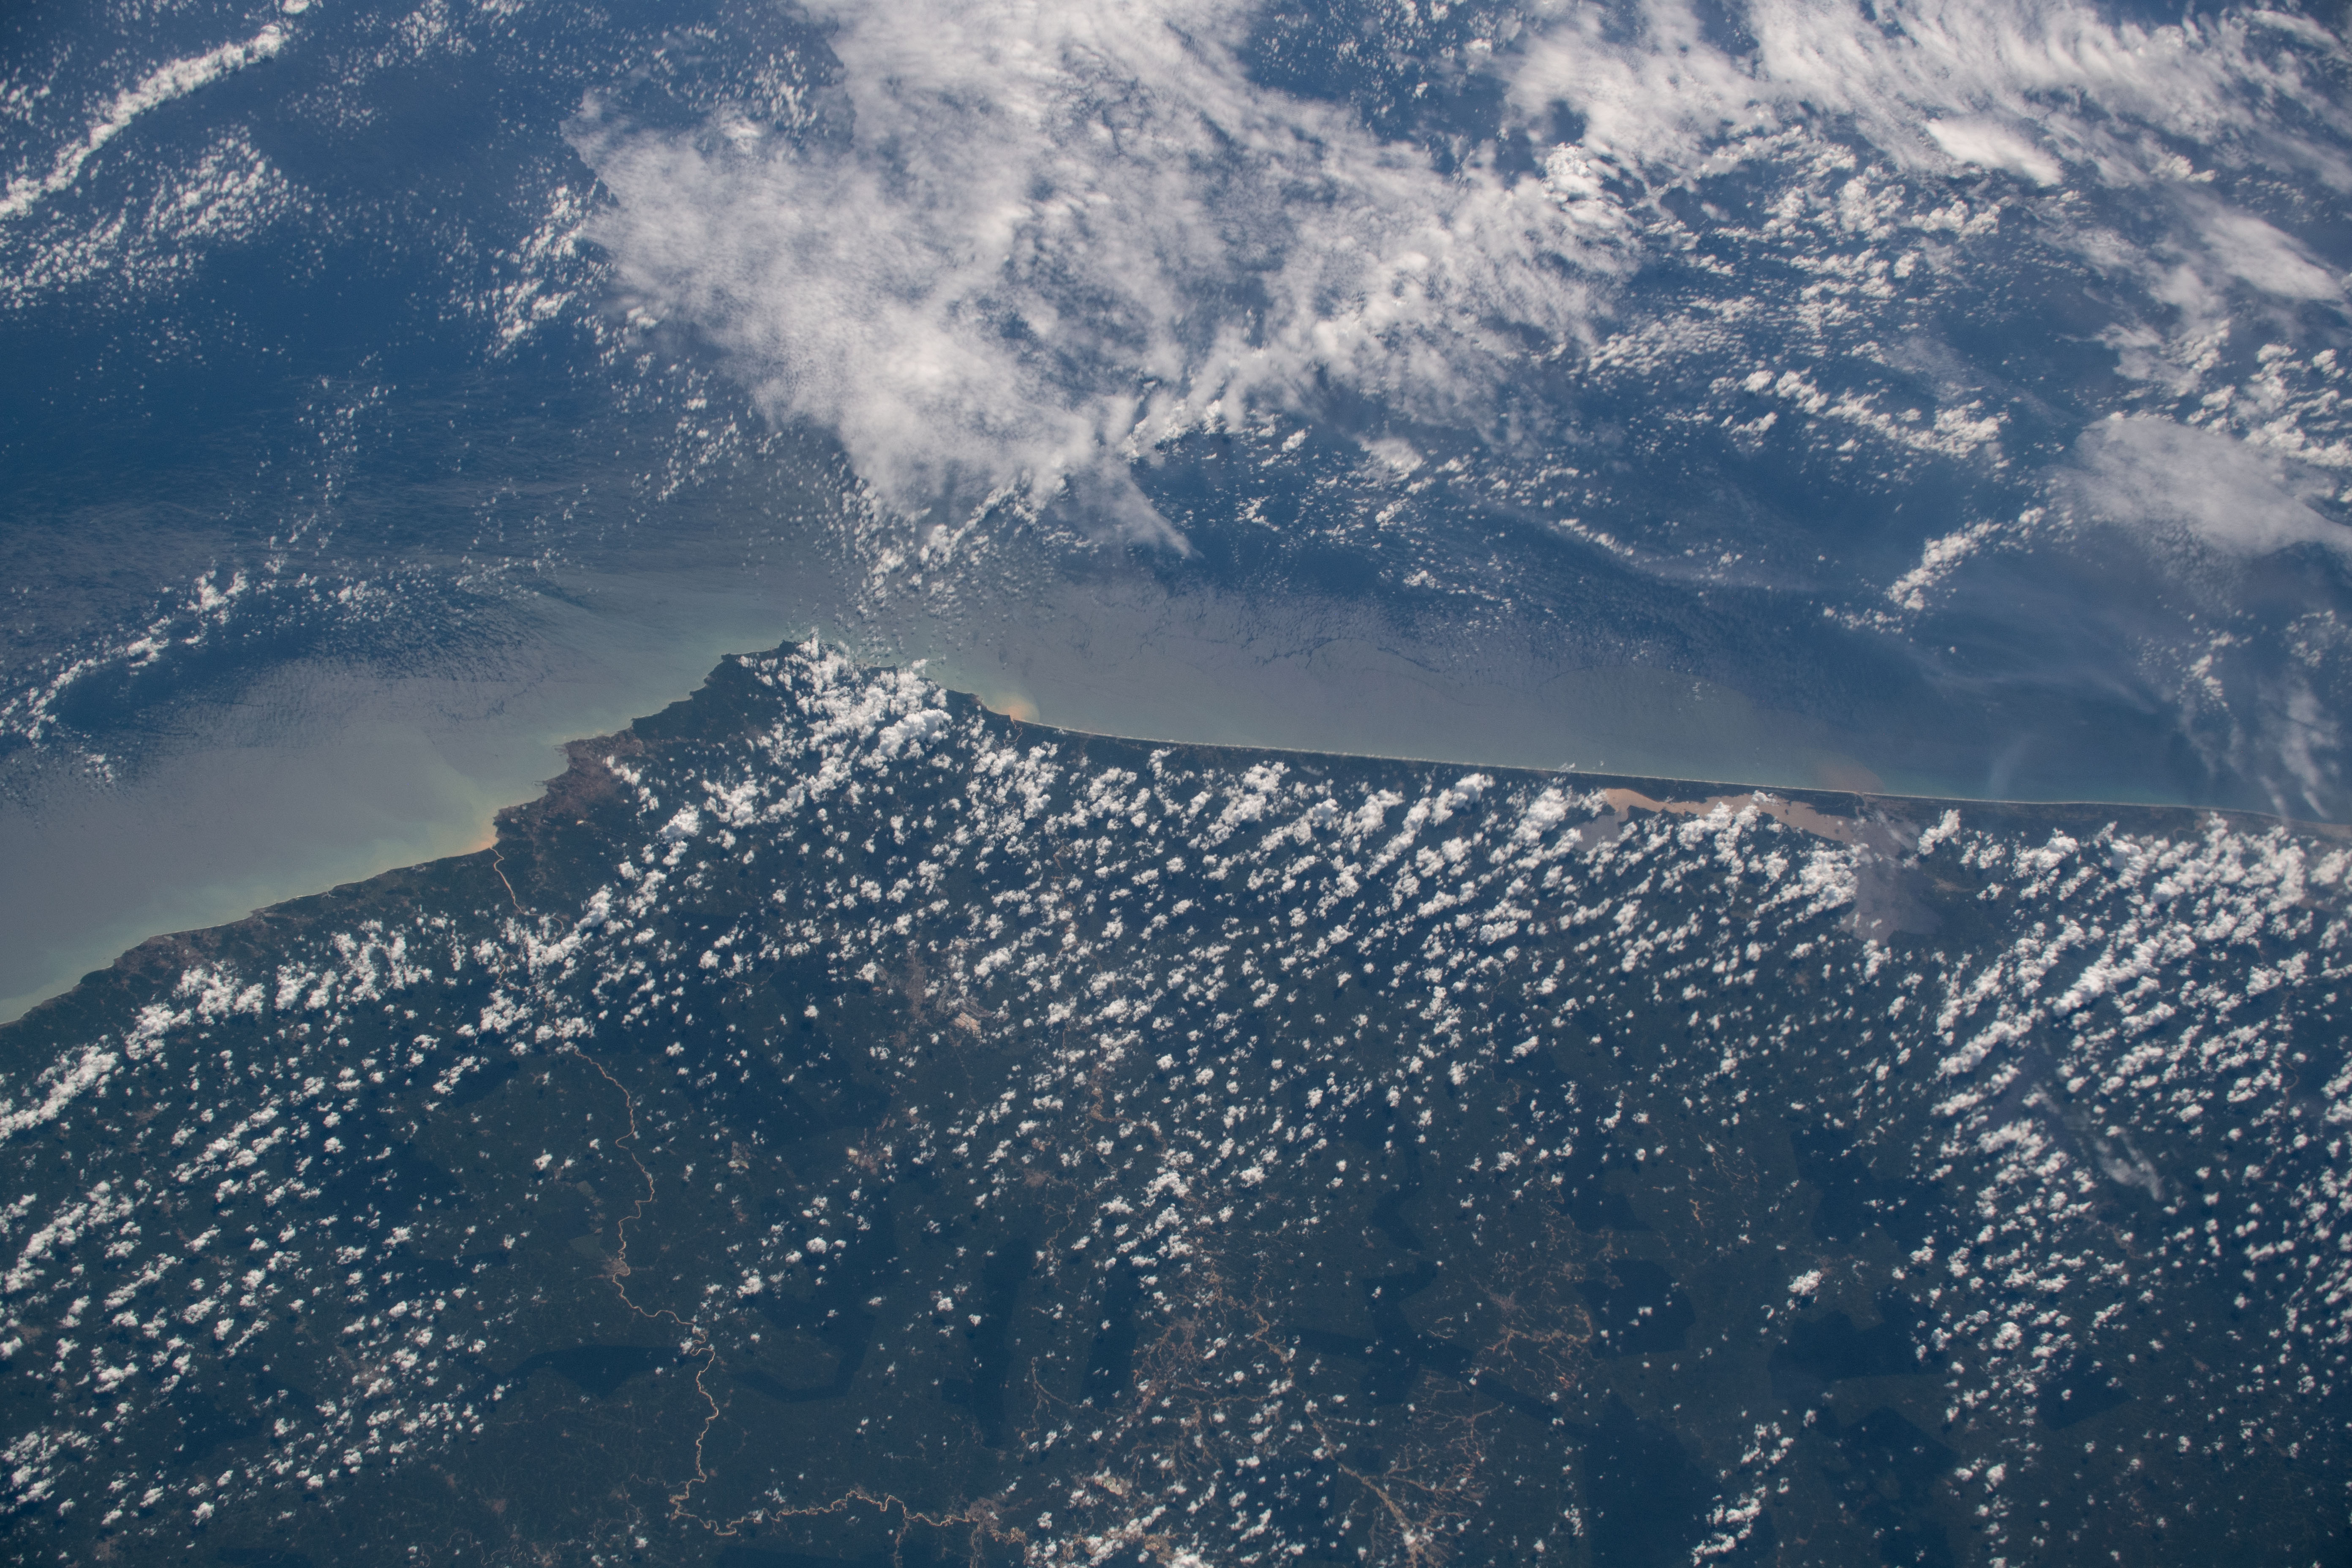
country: GHANA
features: GHANA, COTE D'IVOIRE, ABIDJAN
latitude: 5.0
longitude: -2.5
